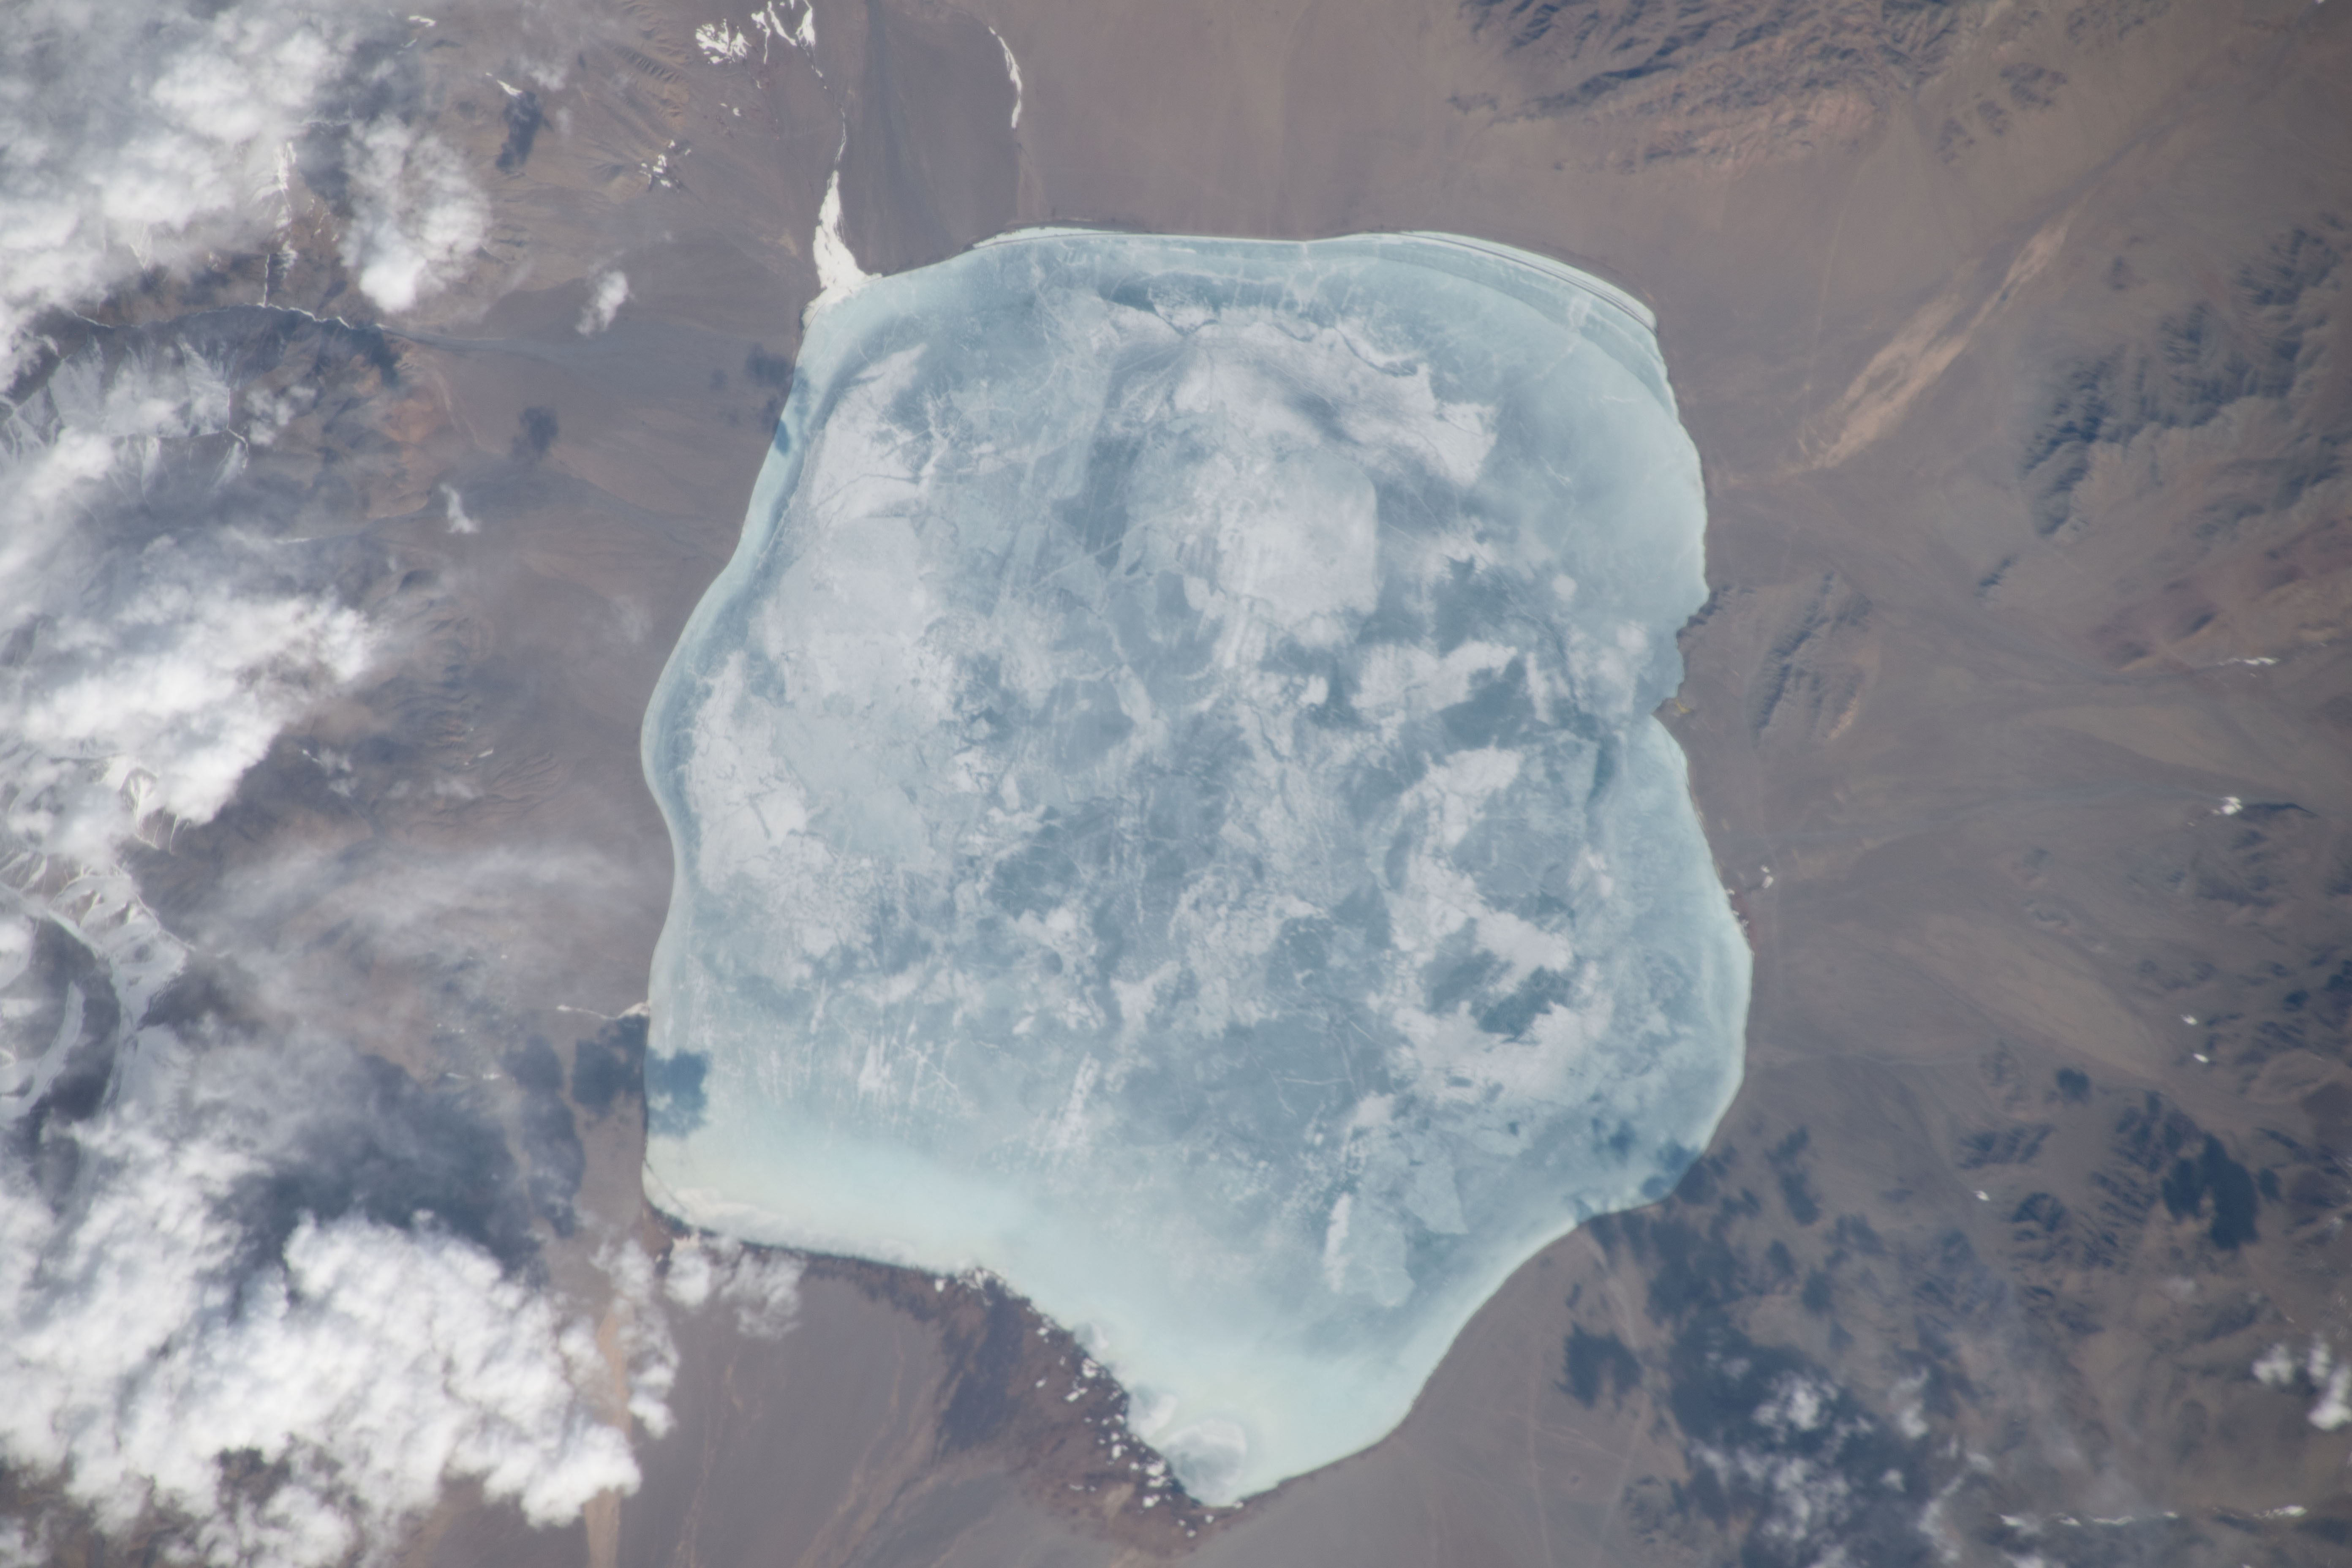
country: MONGOLIA
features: UUREG LAKE
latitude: 50.2
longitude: 91.0
